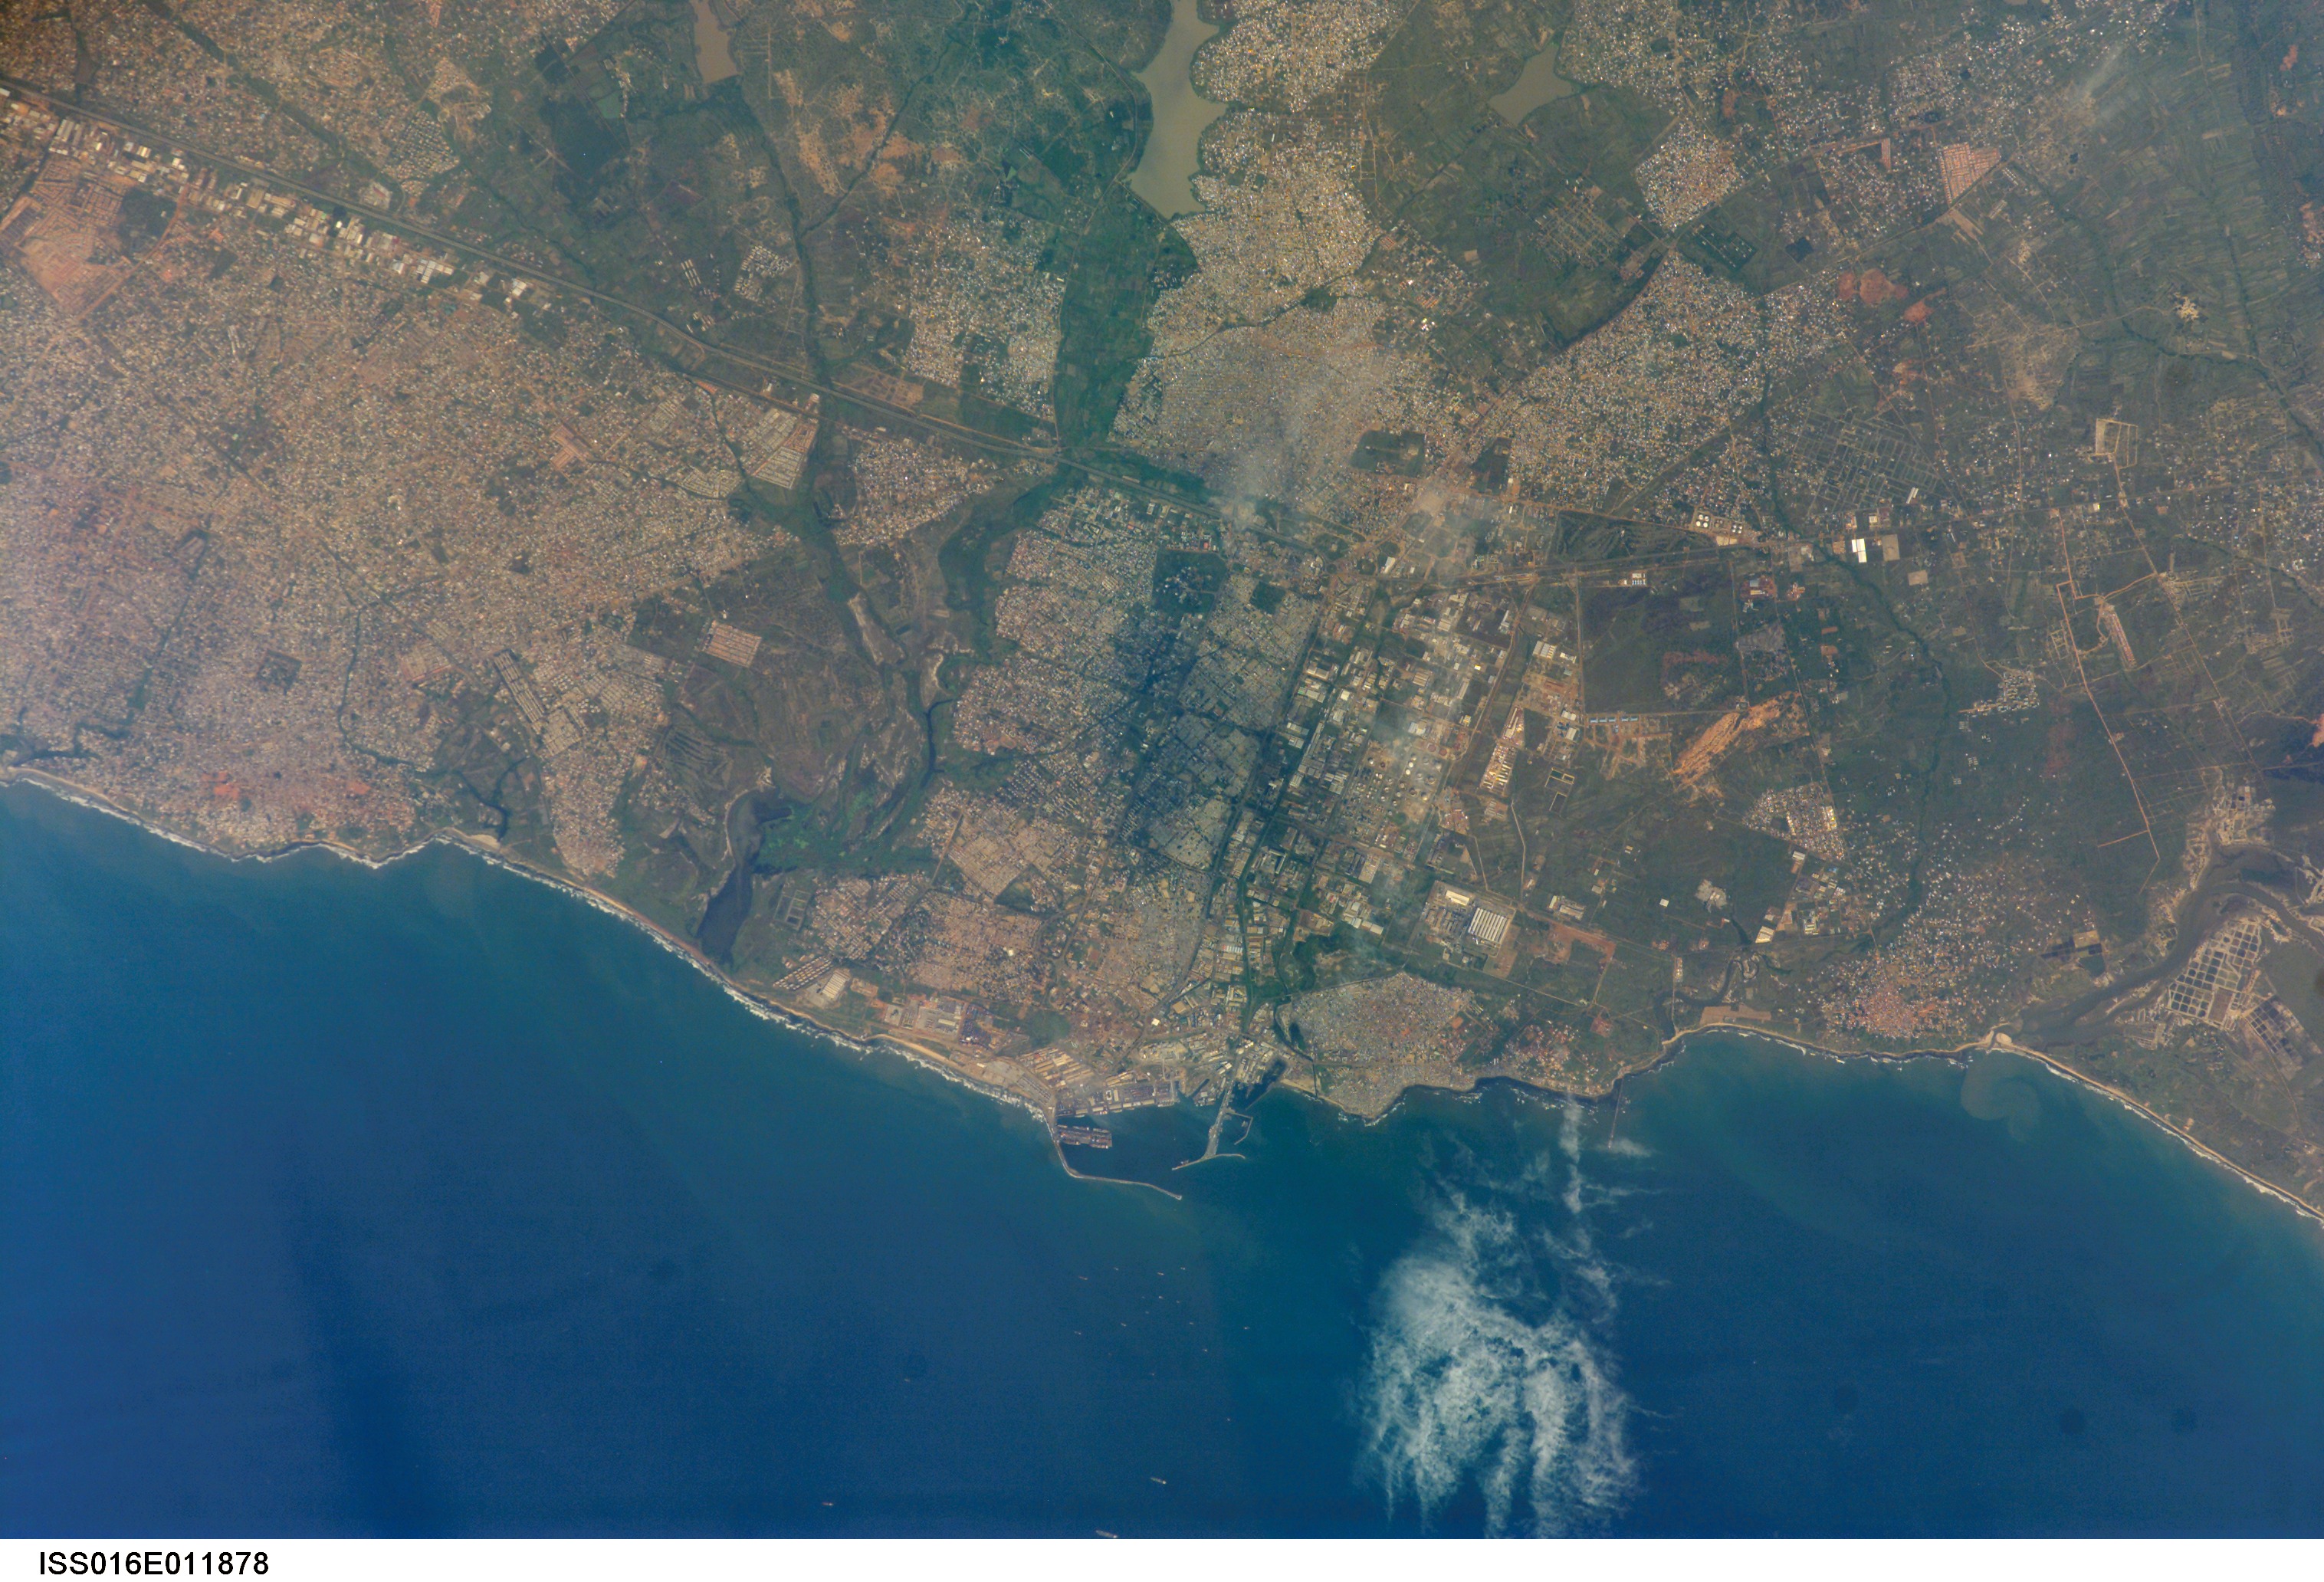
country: GHANA
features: GOLD COAST, ACCRA, TESHI, TEMA
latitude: 5.6
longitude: -0.2
